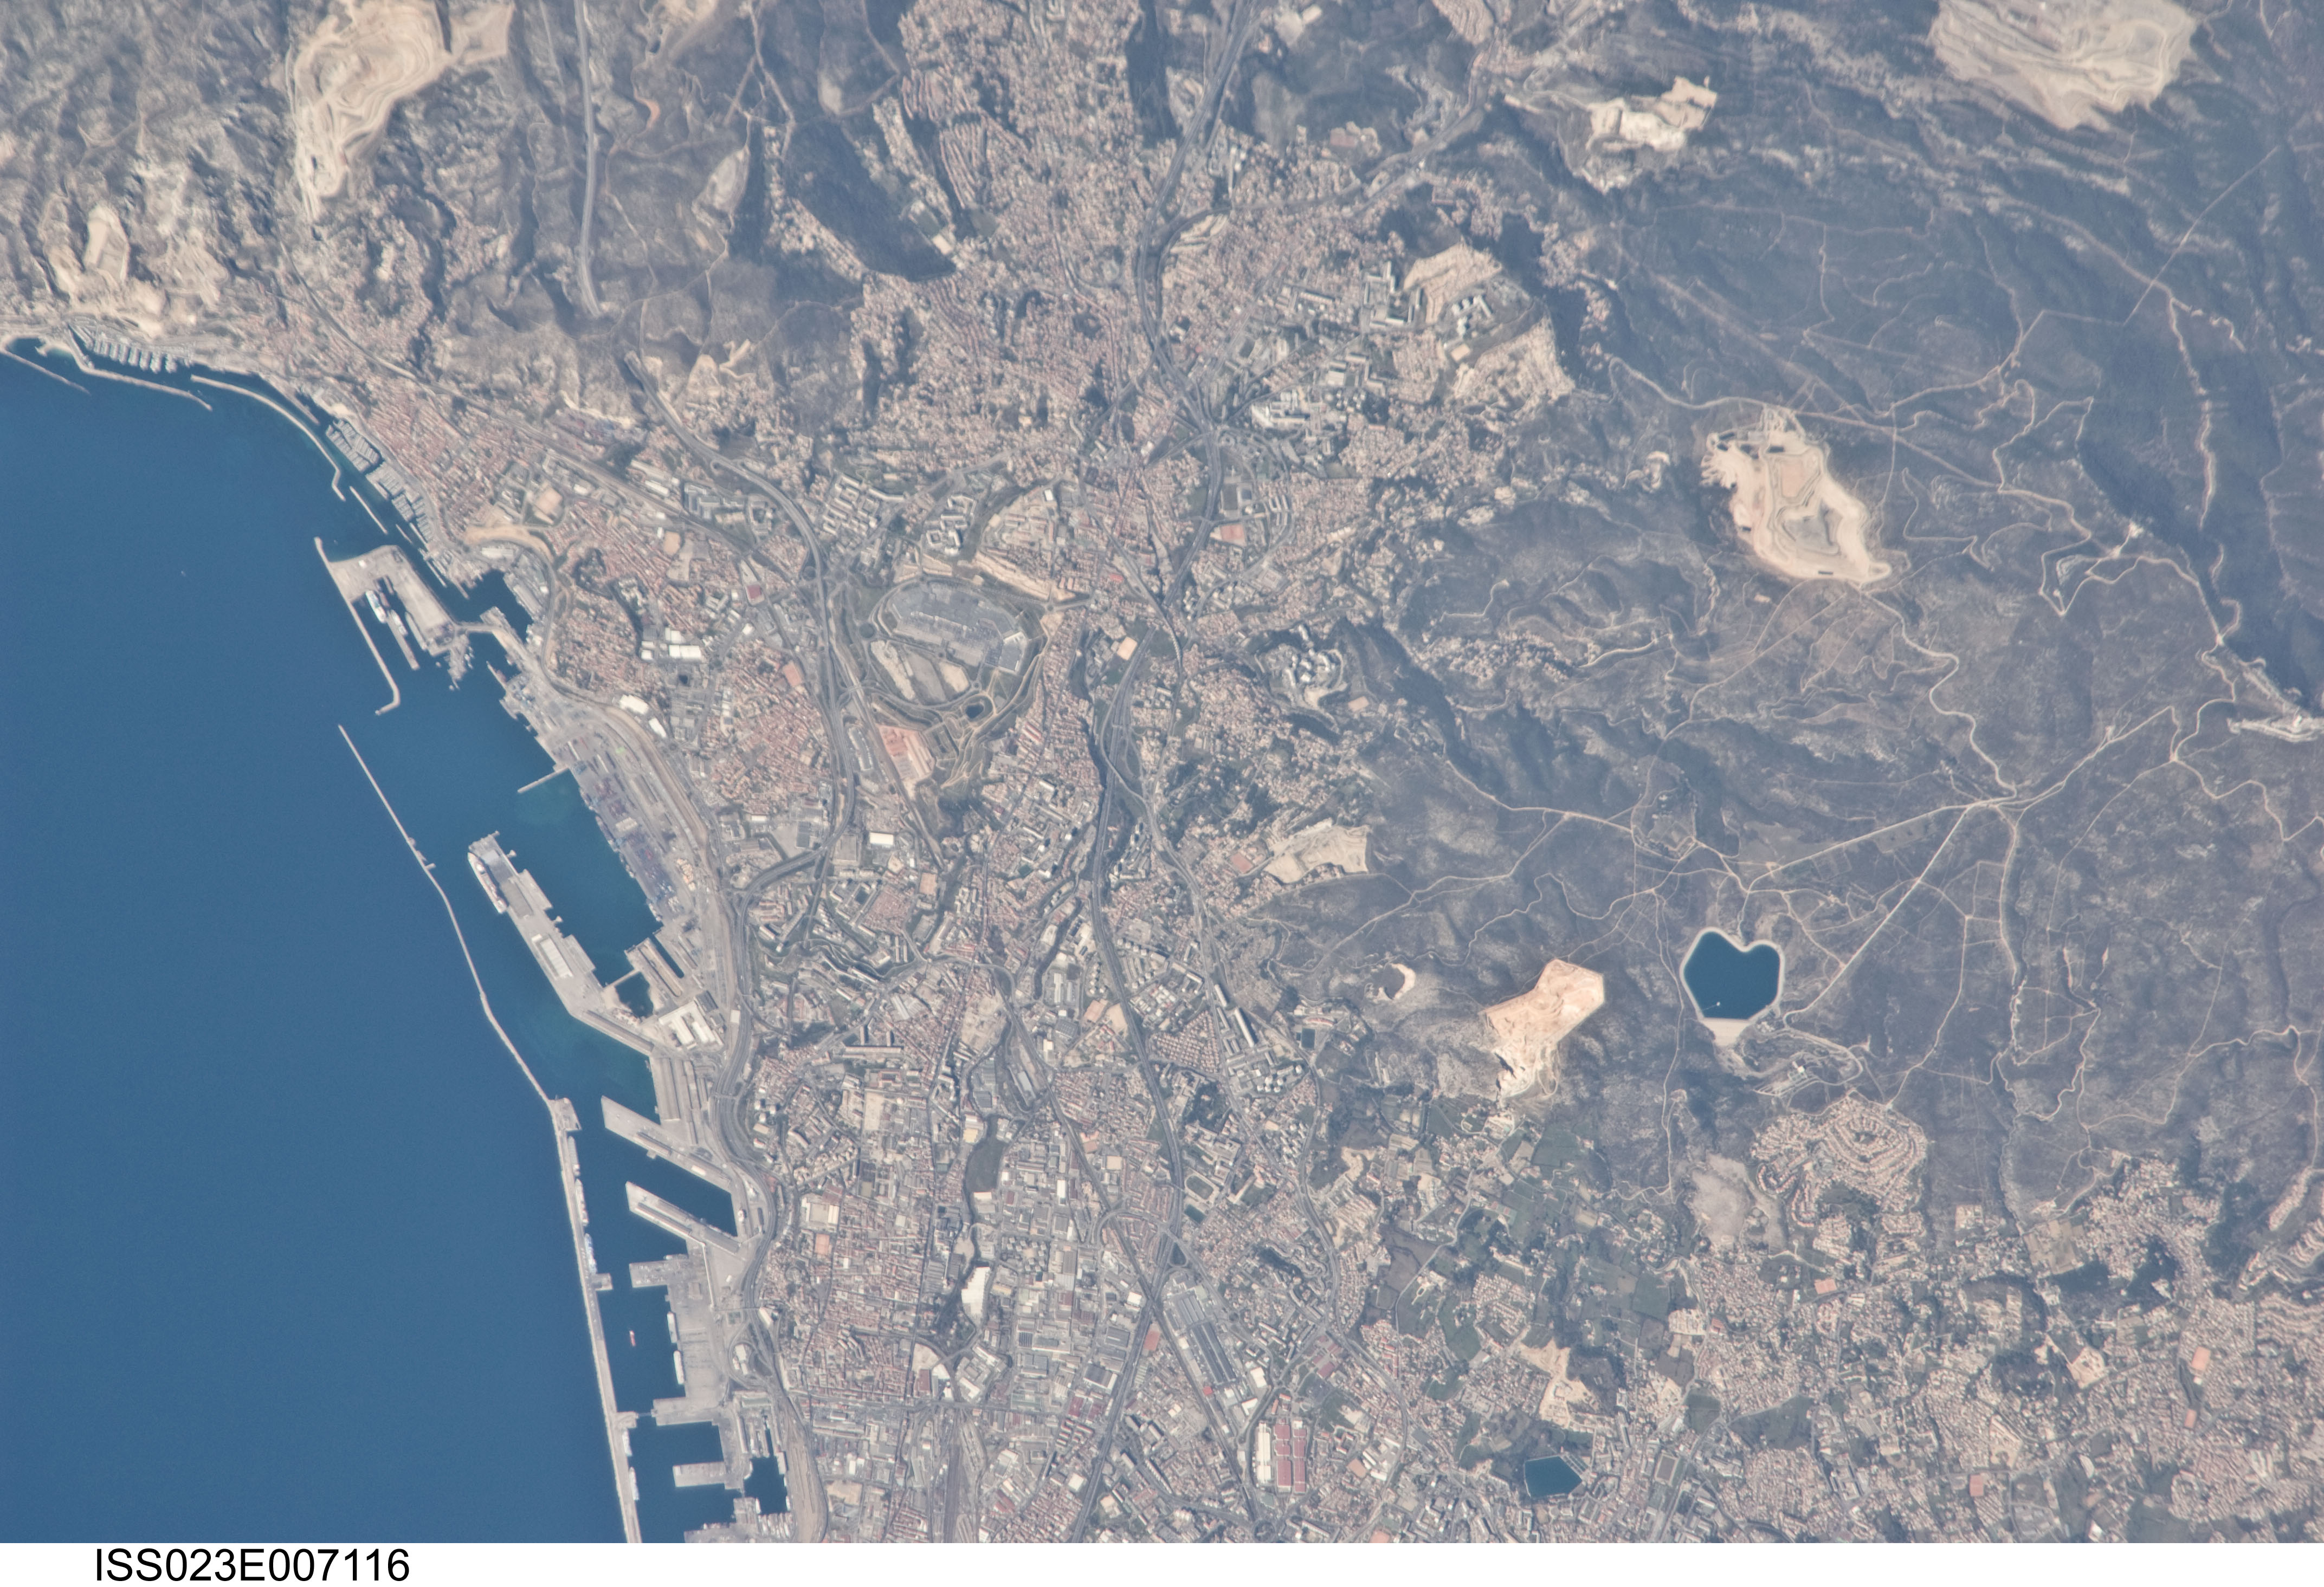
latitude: 43.4
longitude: 5.4
